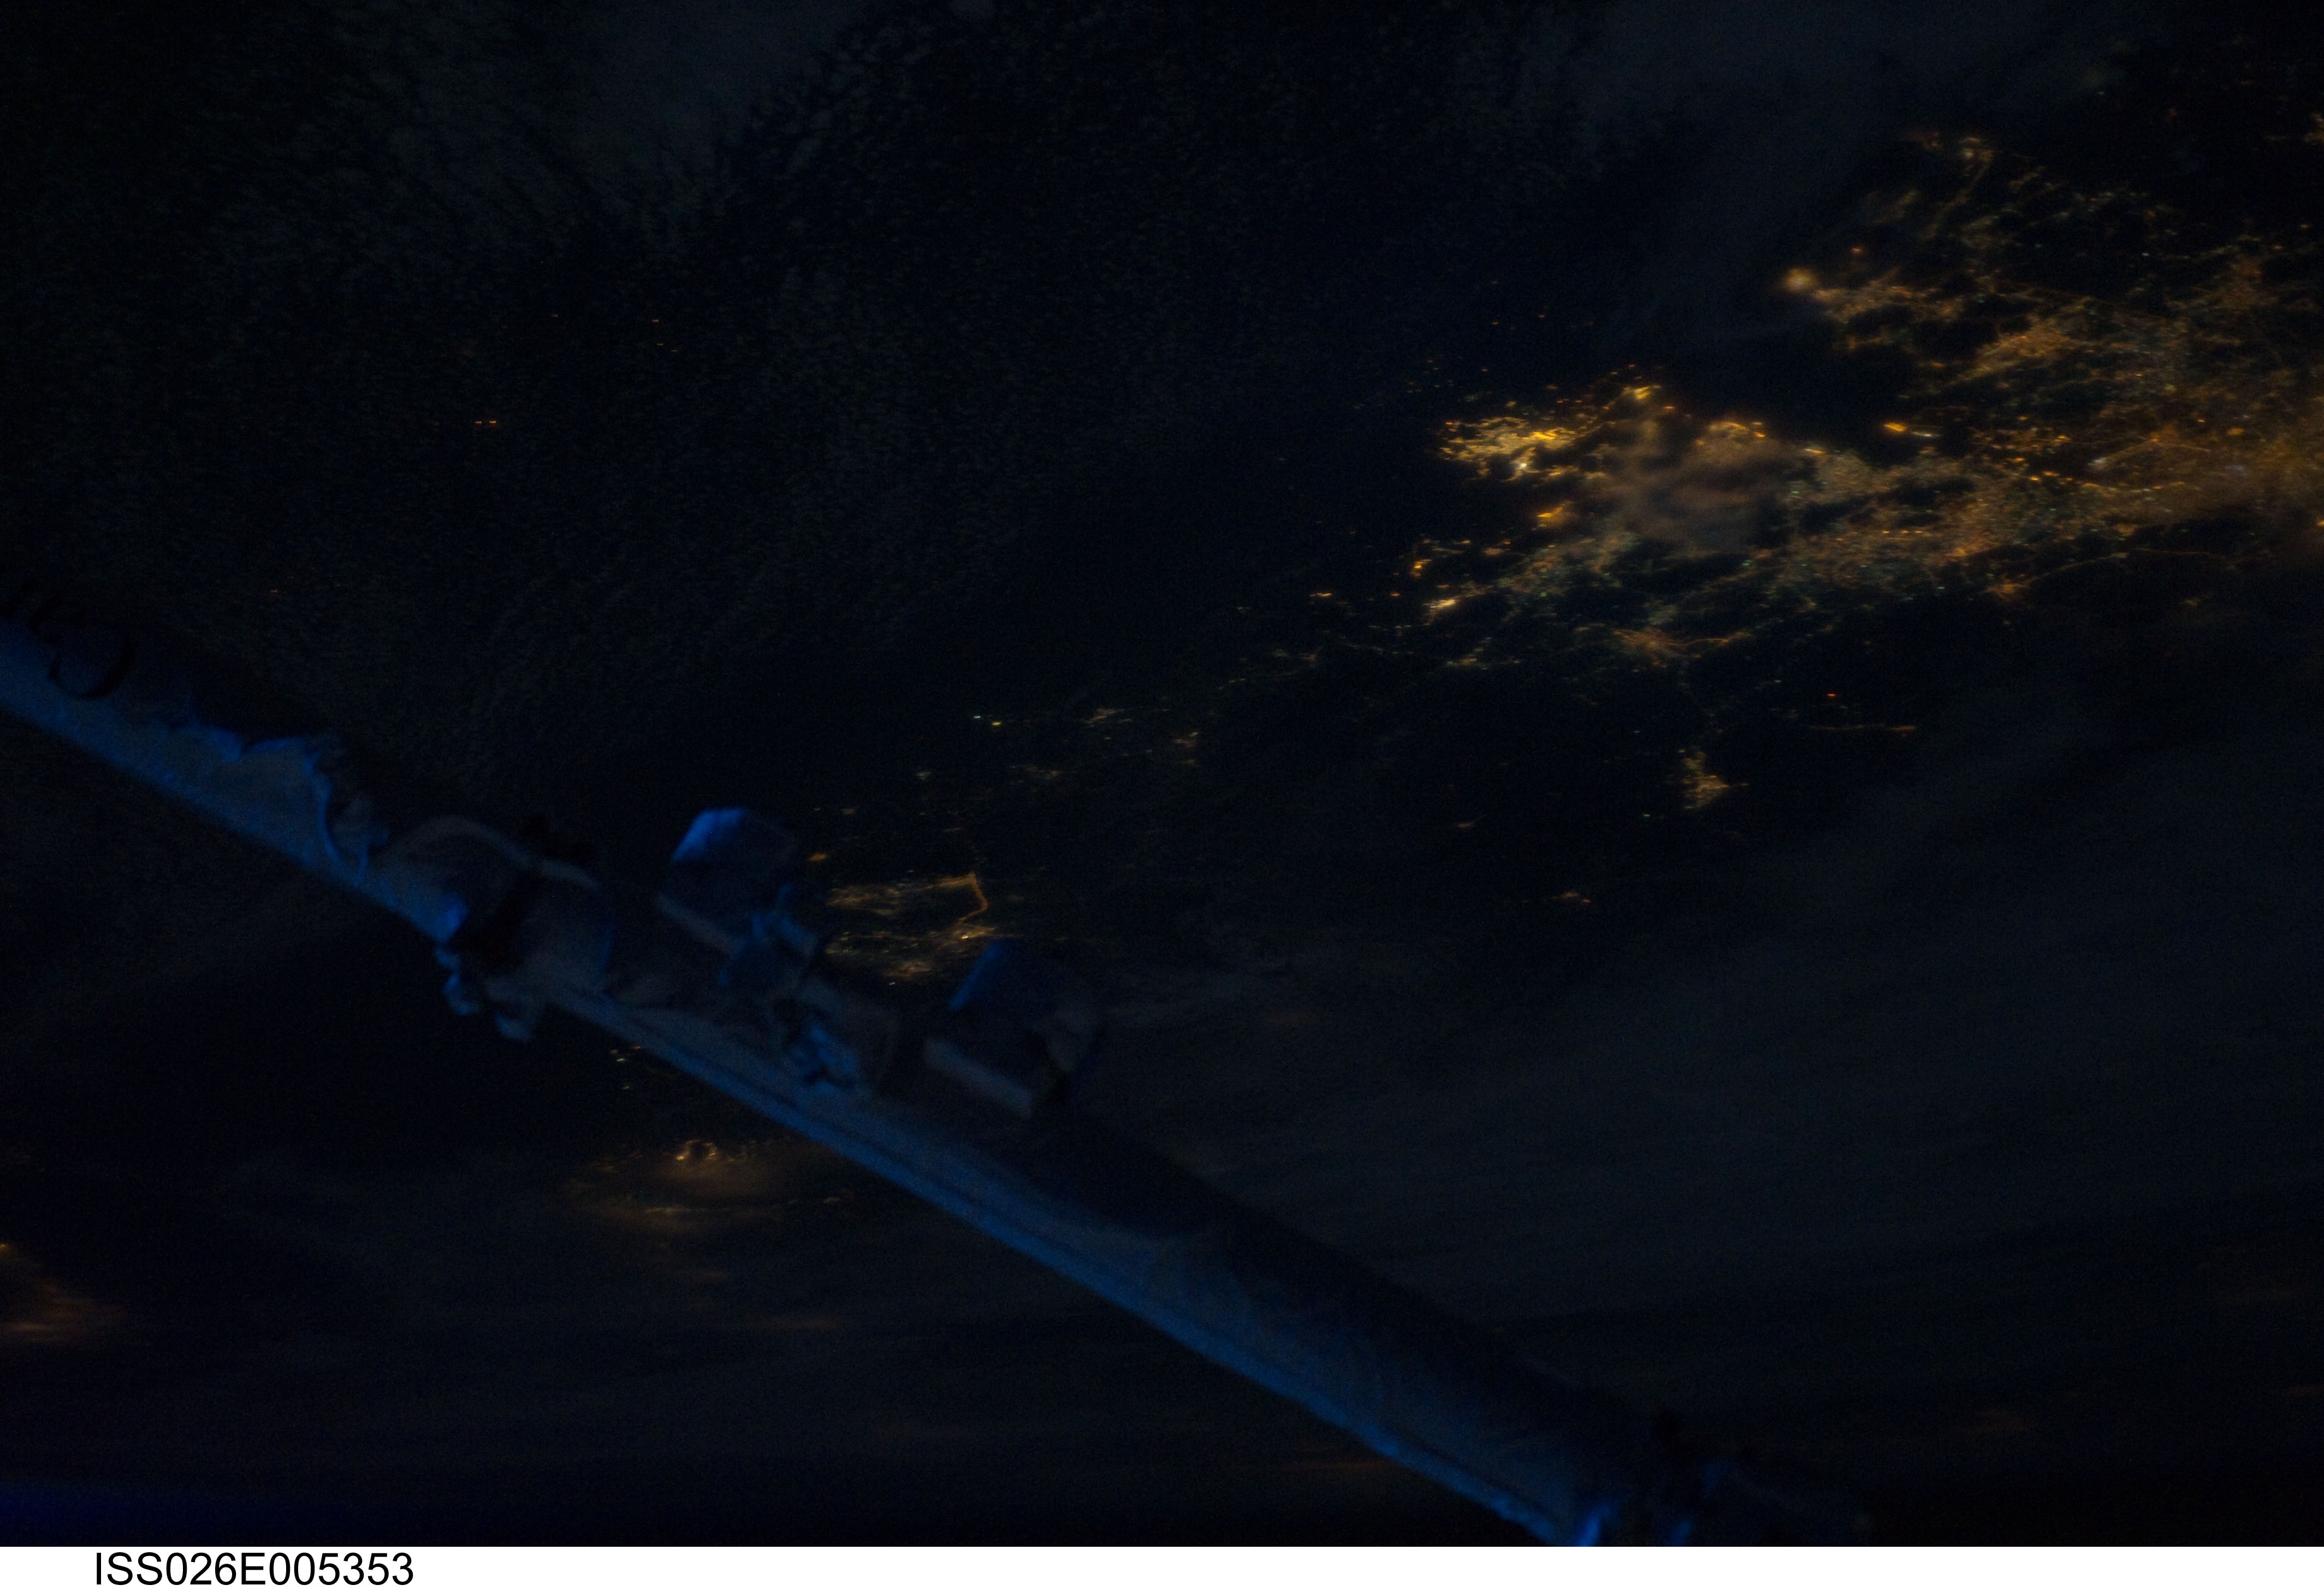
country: CHINA
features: PAN-GUANGZHOU-HONG KONG REGION AT NIGHT, ISS, SOFT
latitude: 23.0
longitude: 115.5
